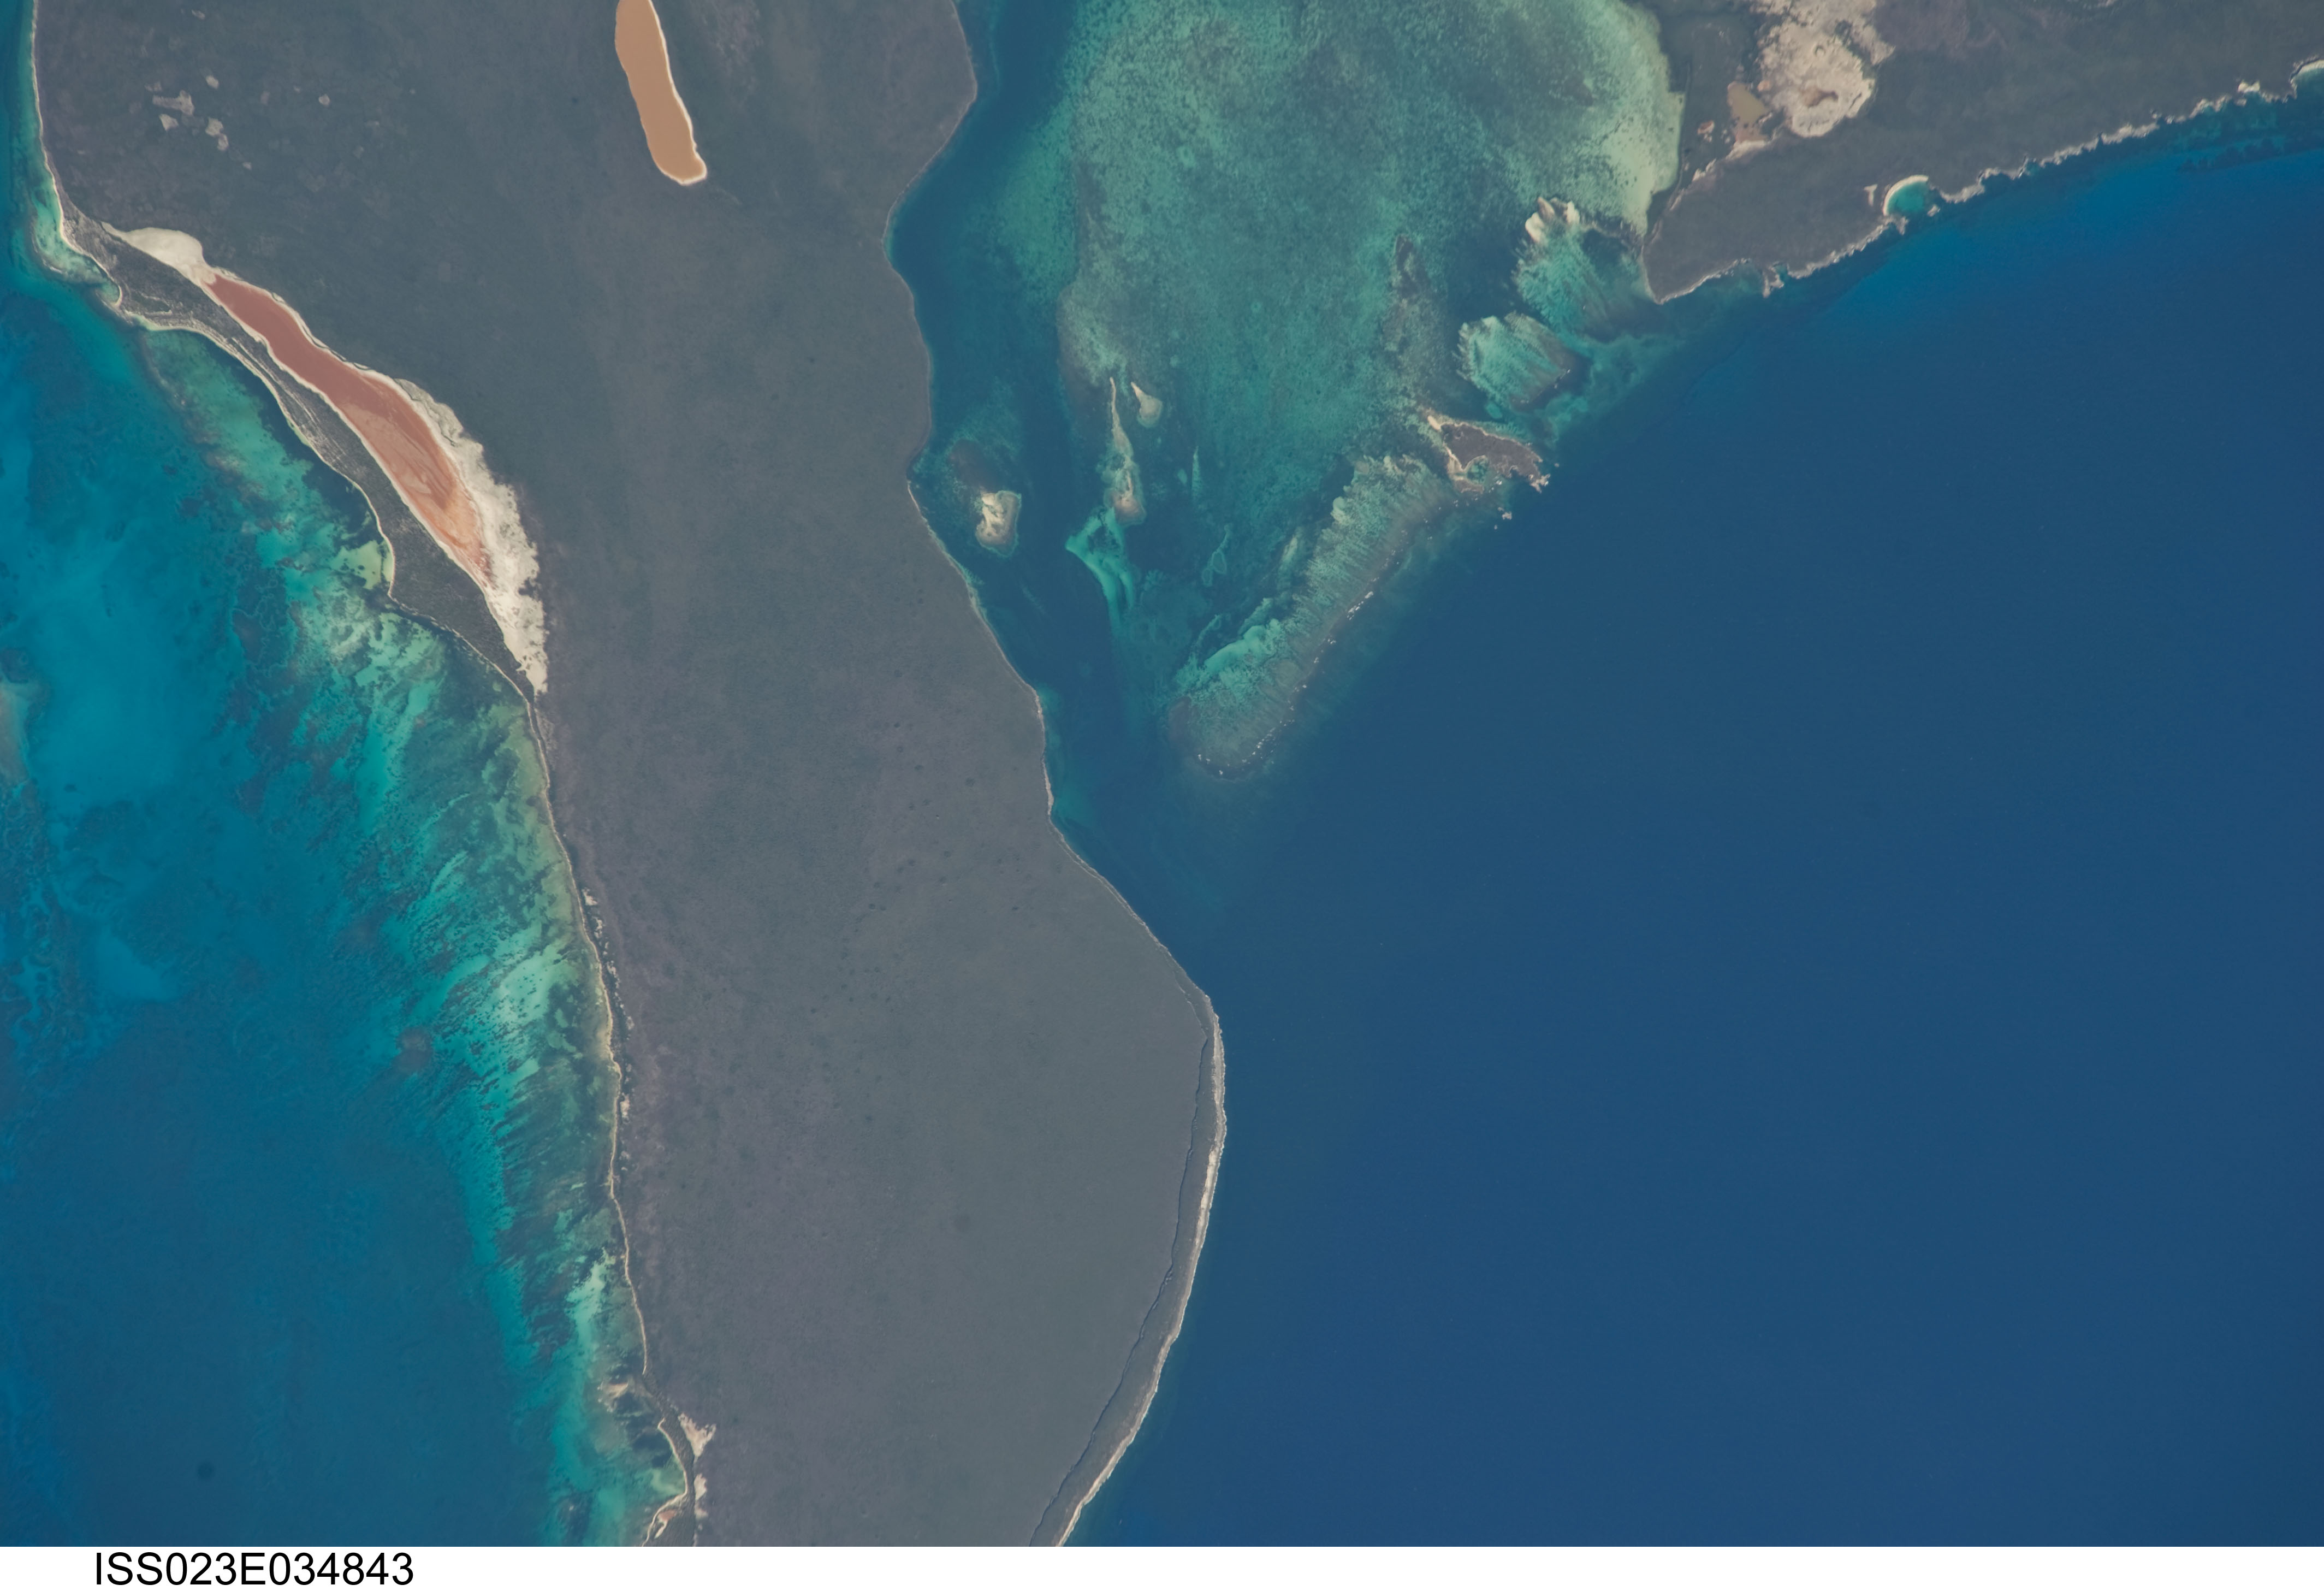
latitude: 18.2
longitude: -68.6
